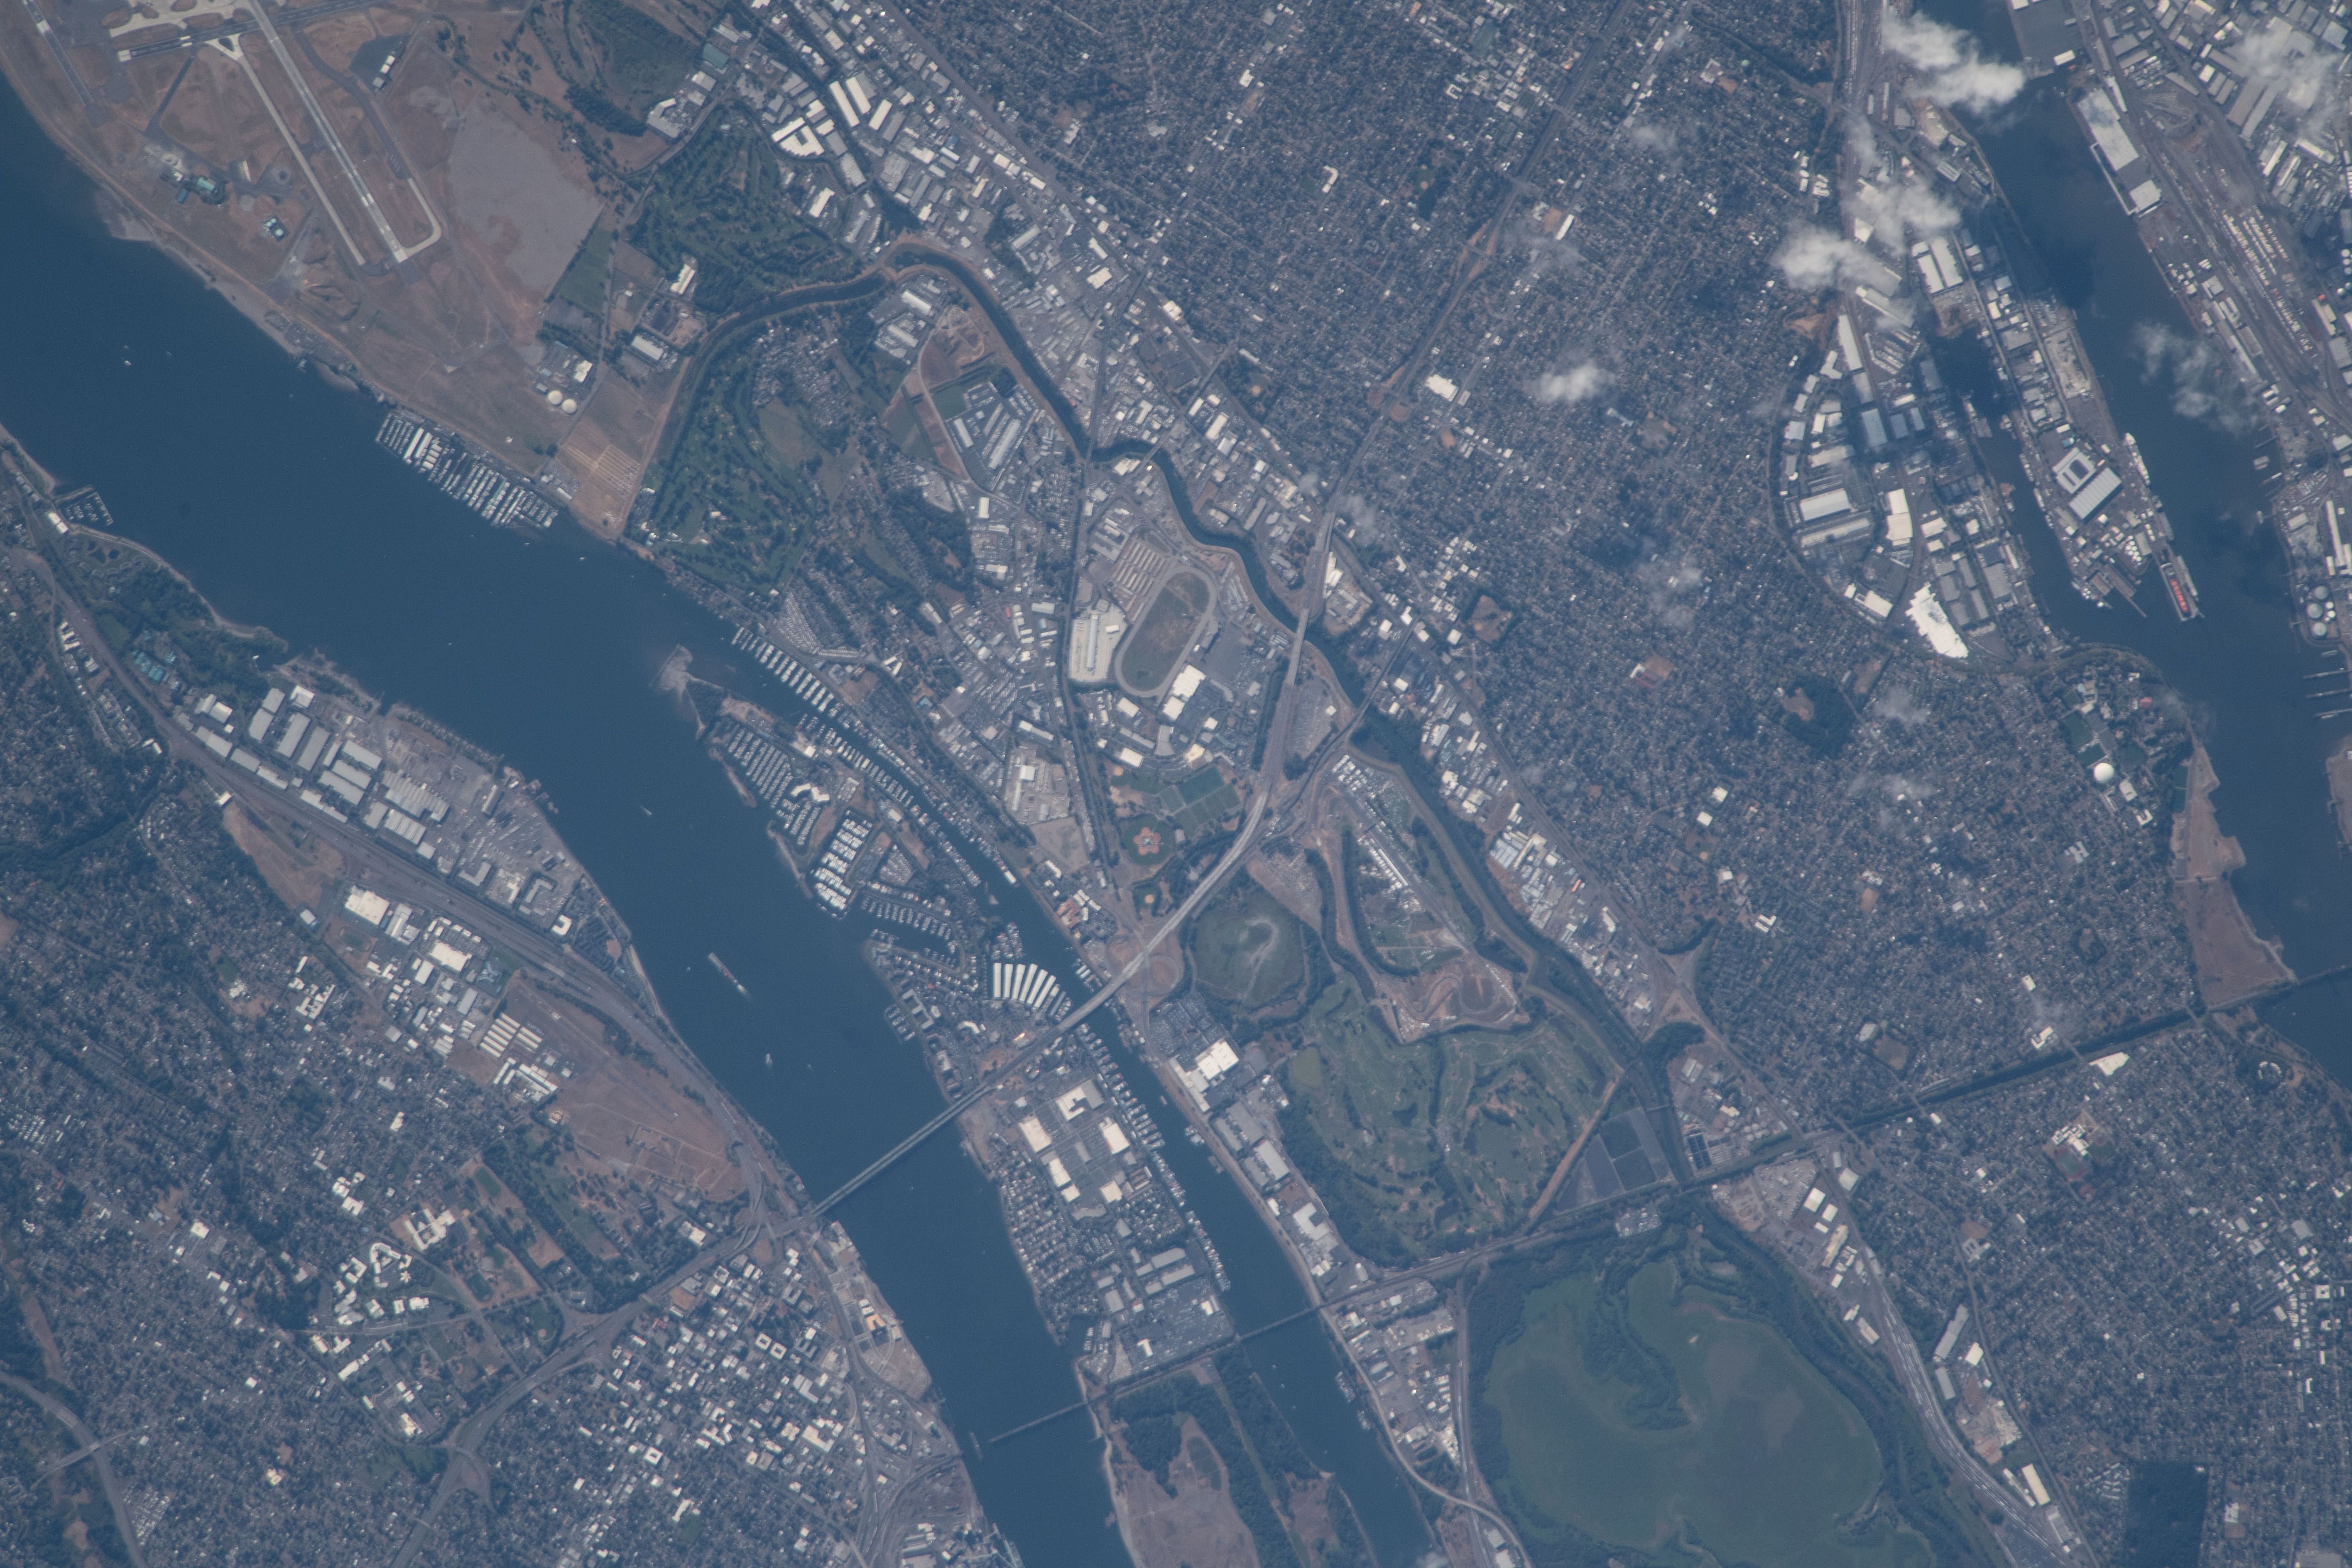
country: USA-OREGON
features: HAYDEN ISLAND, PORTLAND INTERNATIONAL AIRPORT, TOMAHAWK ISLAND
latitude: 45.6
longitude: -122.7
